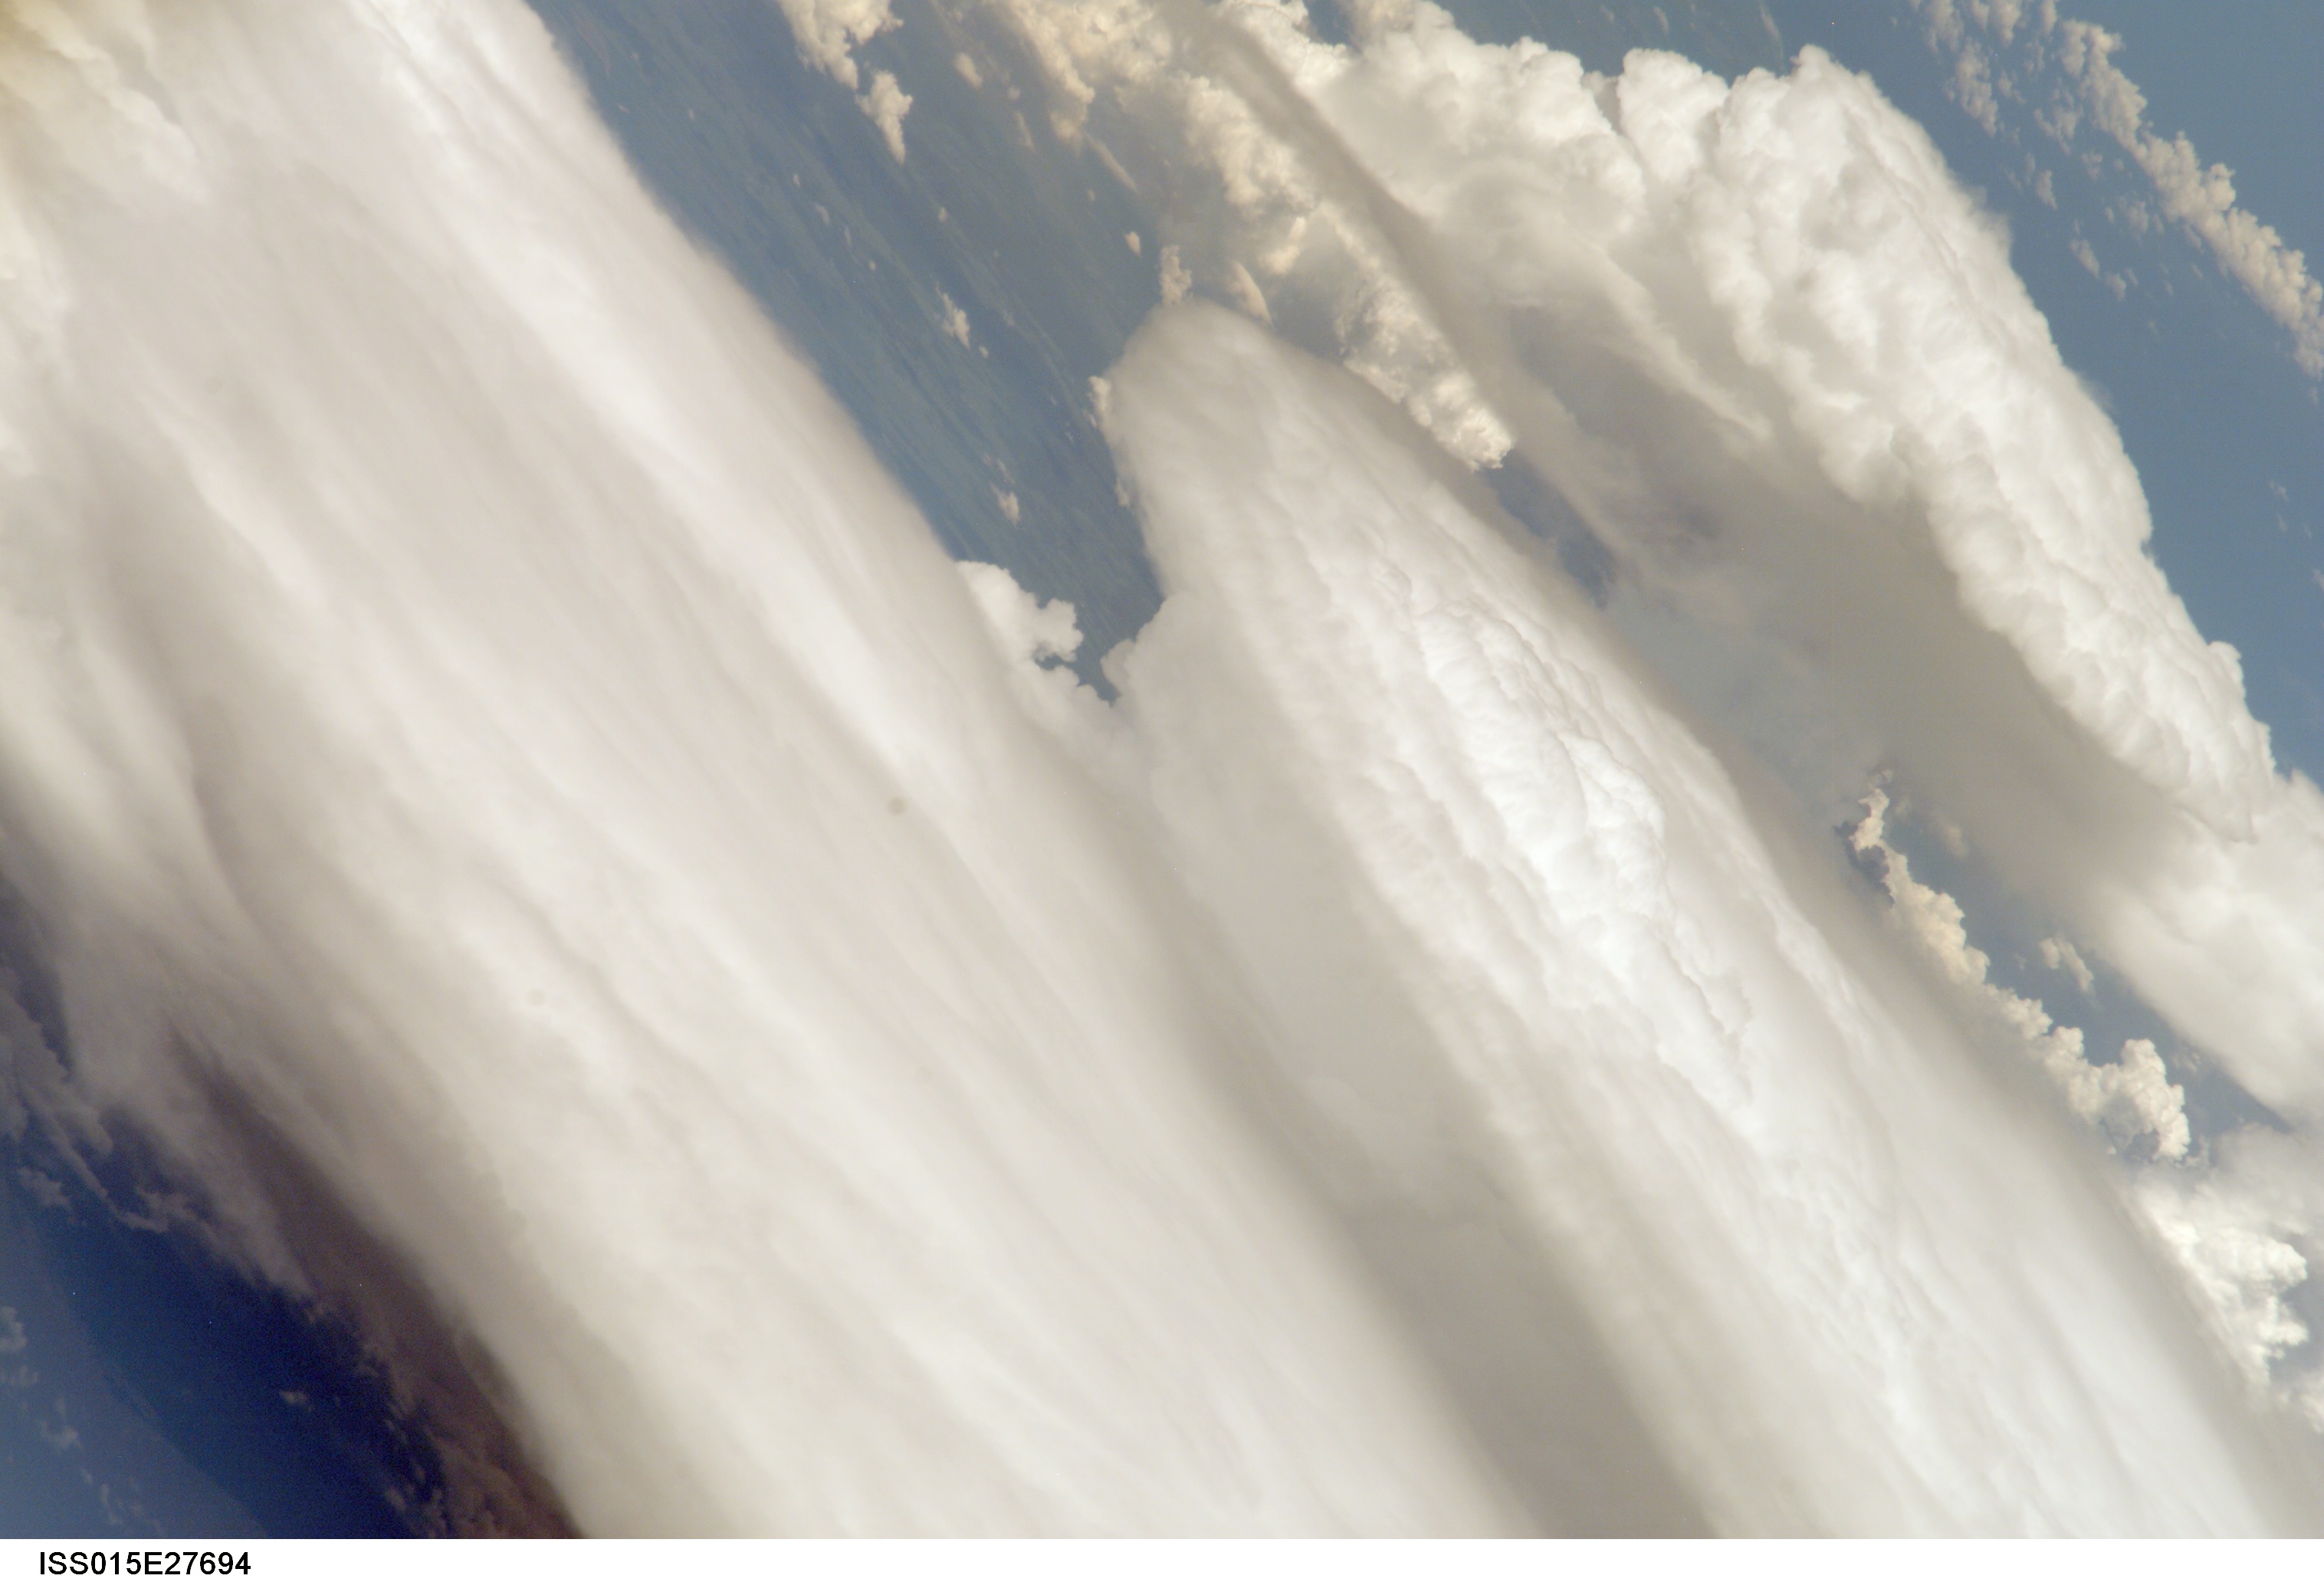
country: CUBA
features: THUNDERSTORM ANVILS
